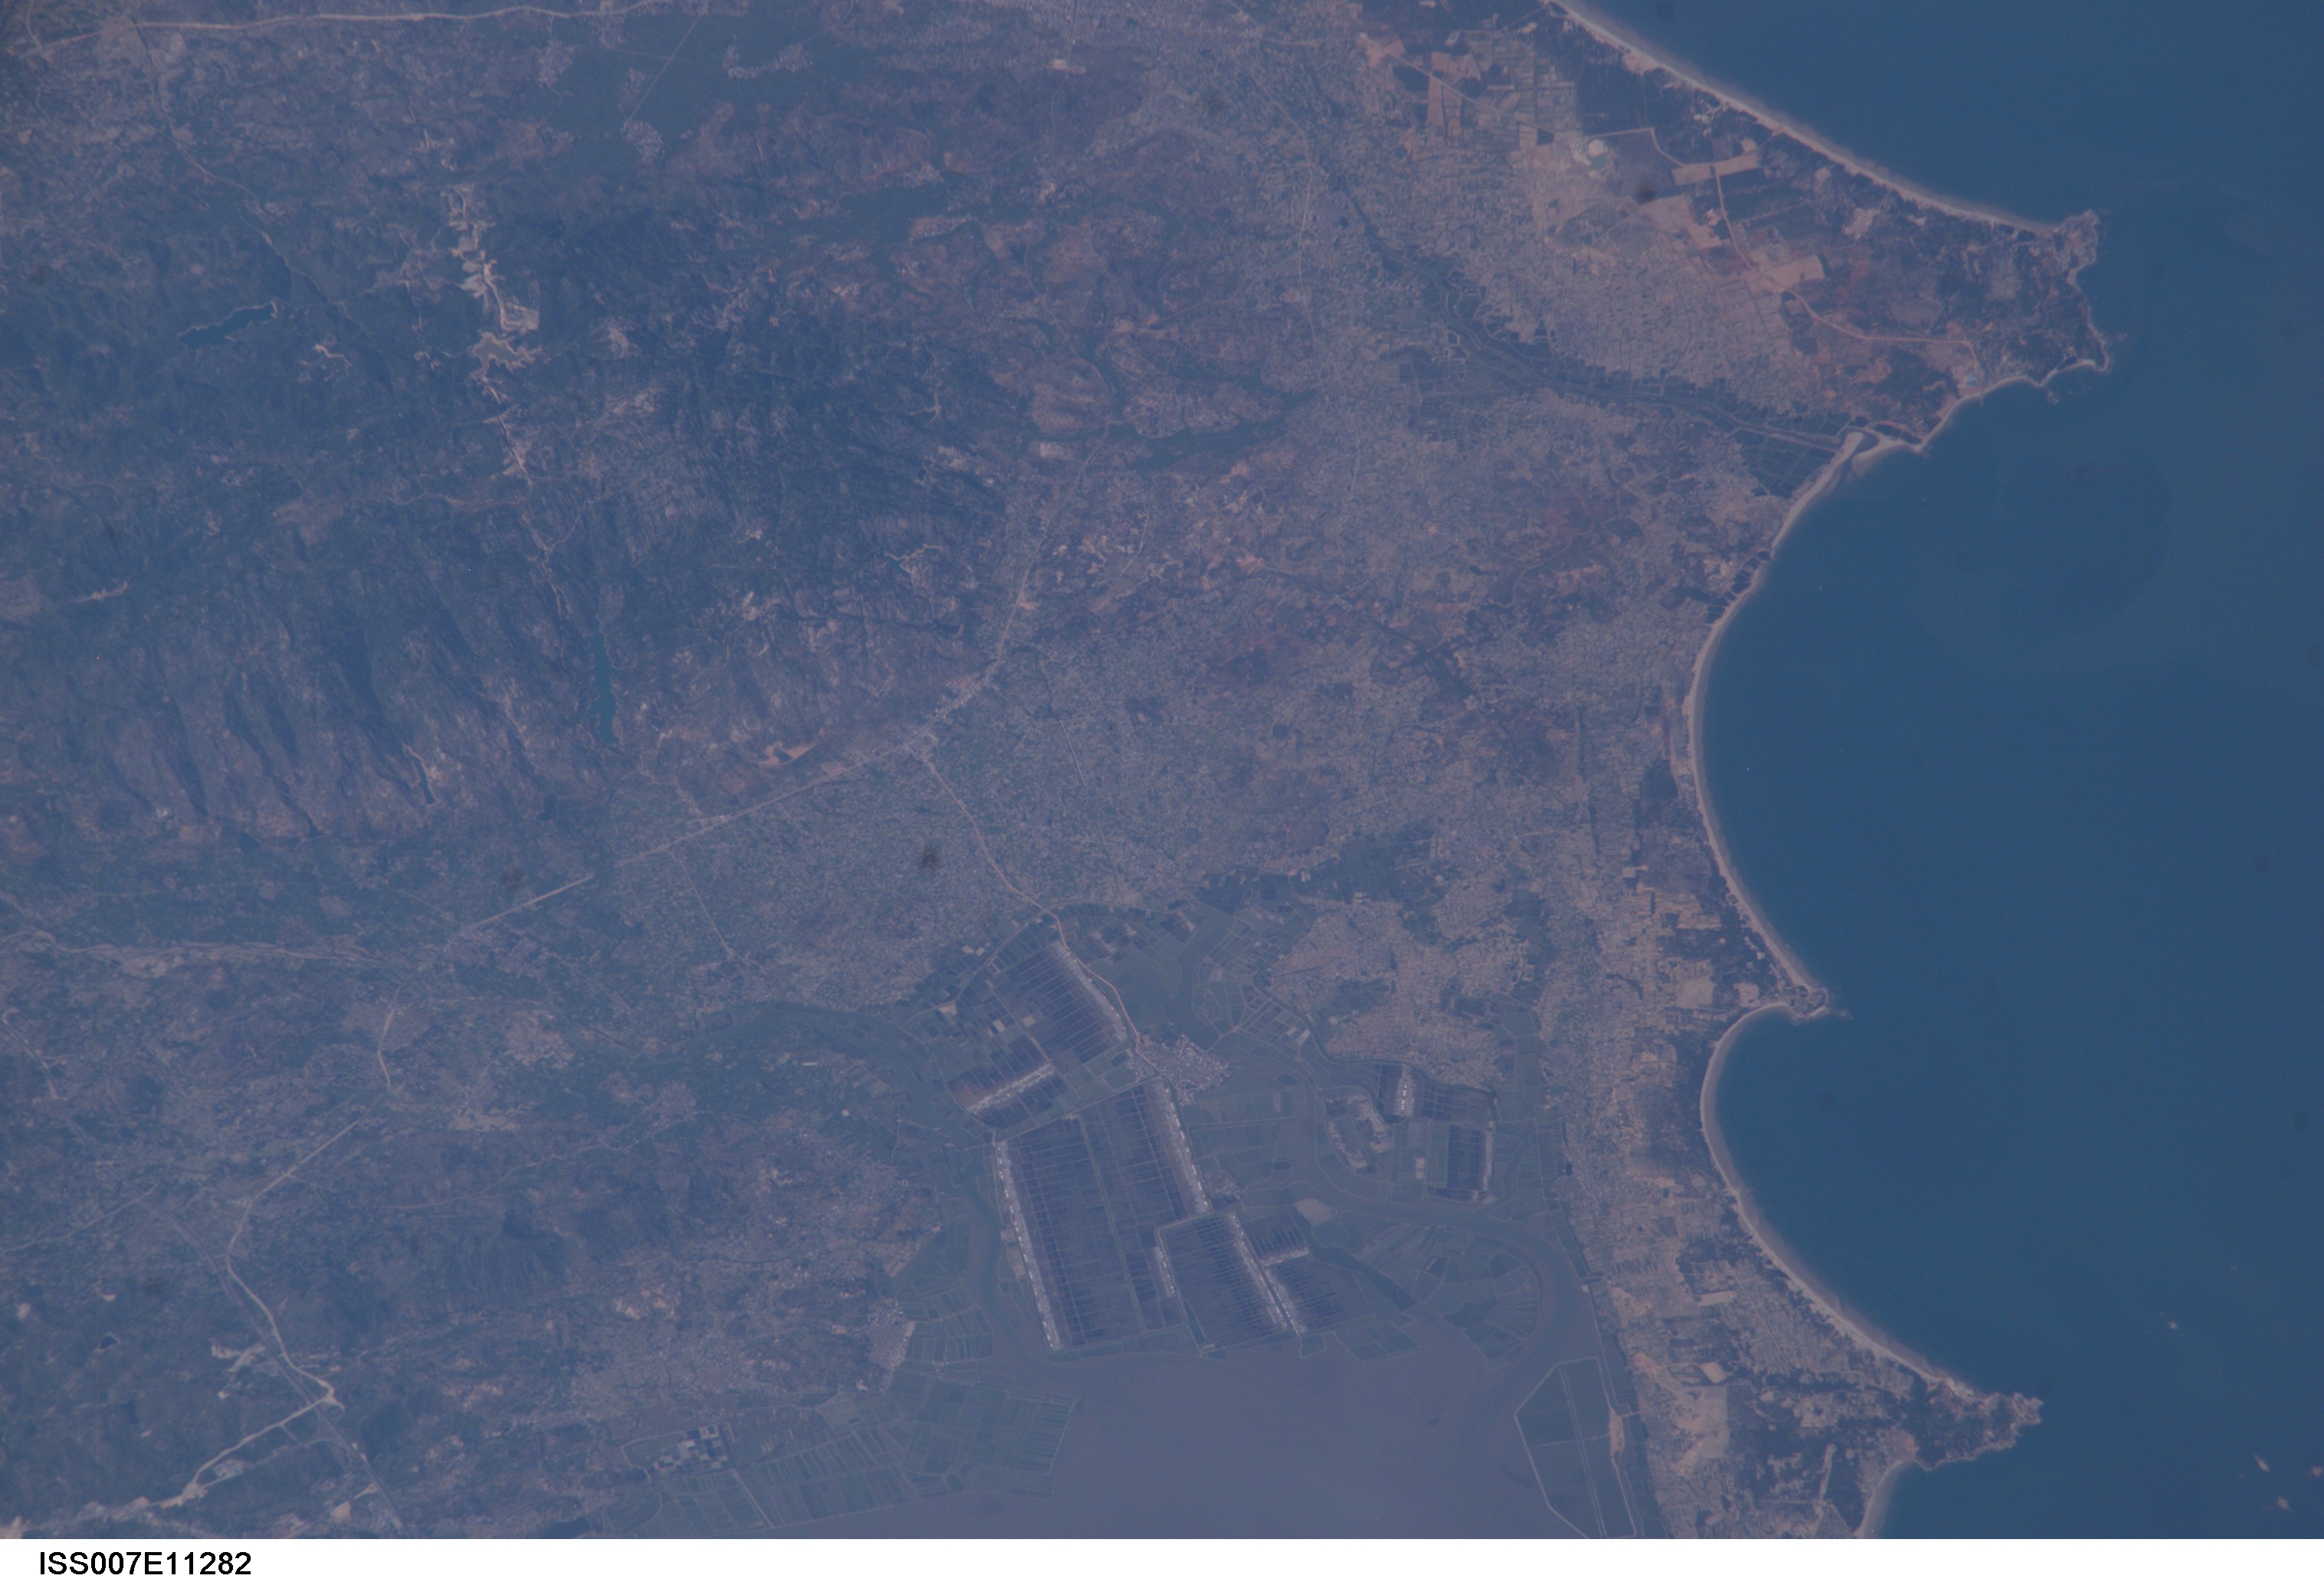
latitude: 24.0
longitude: 118.0
